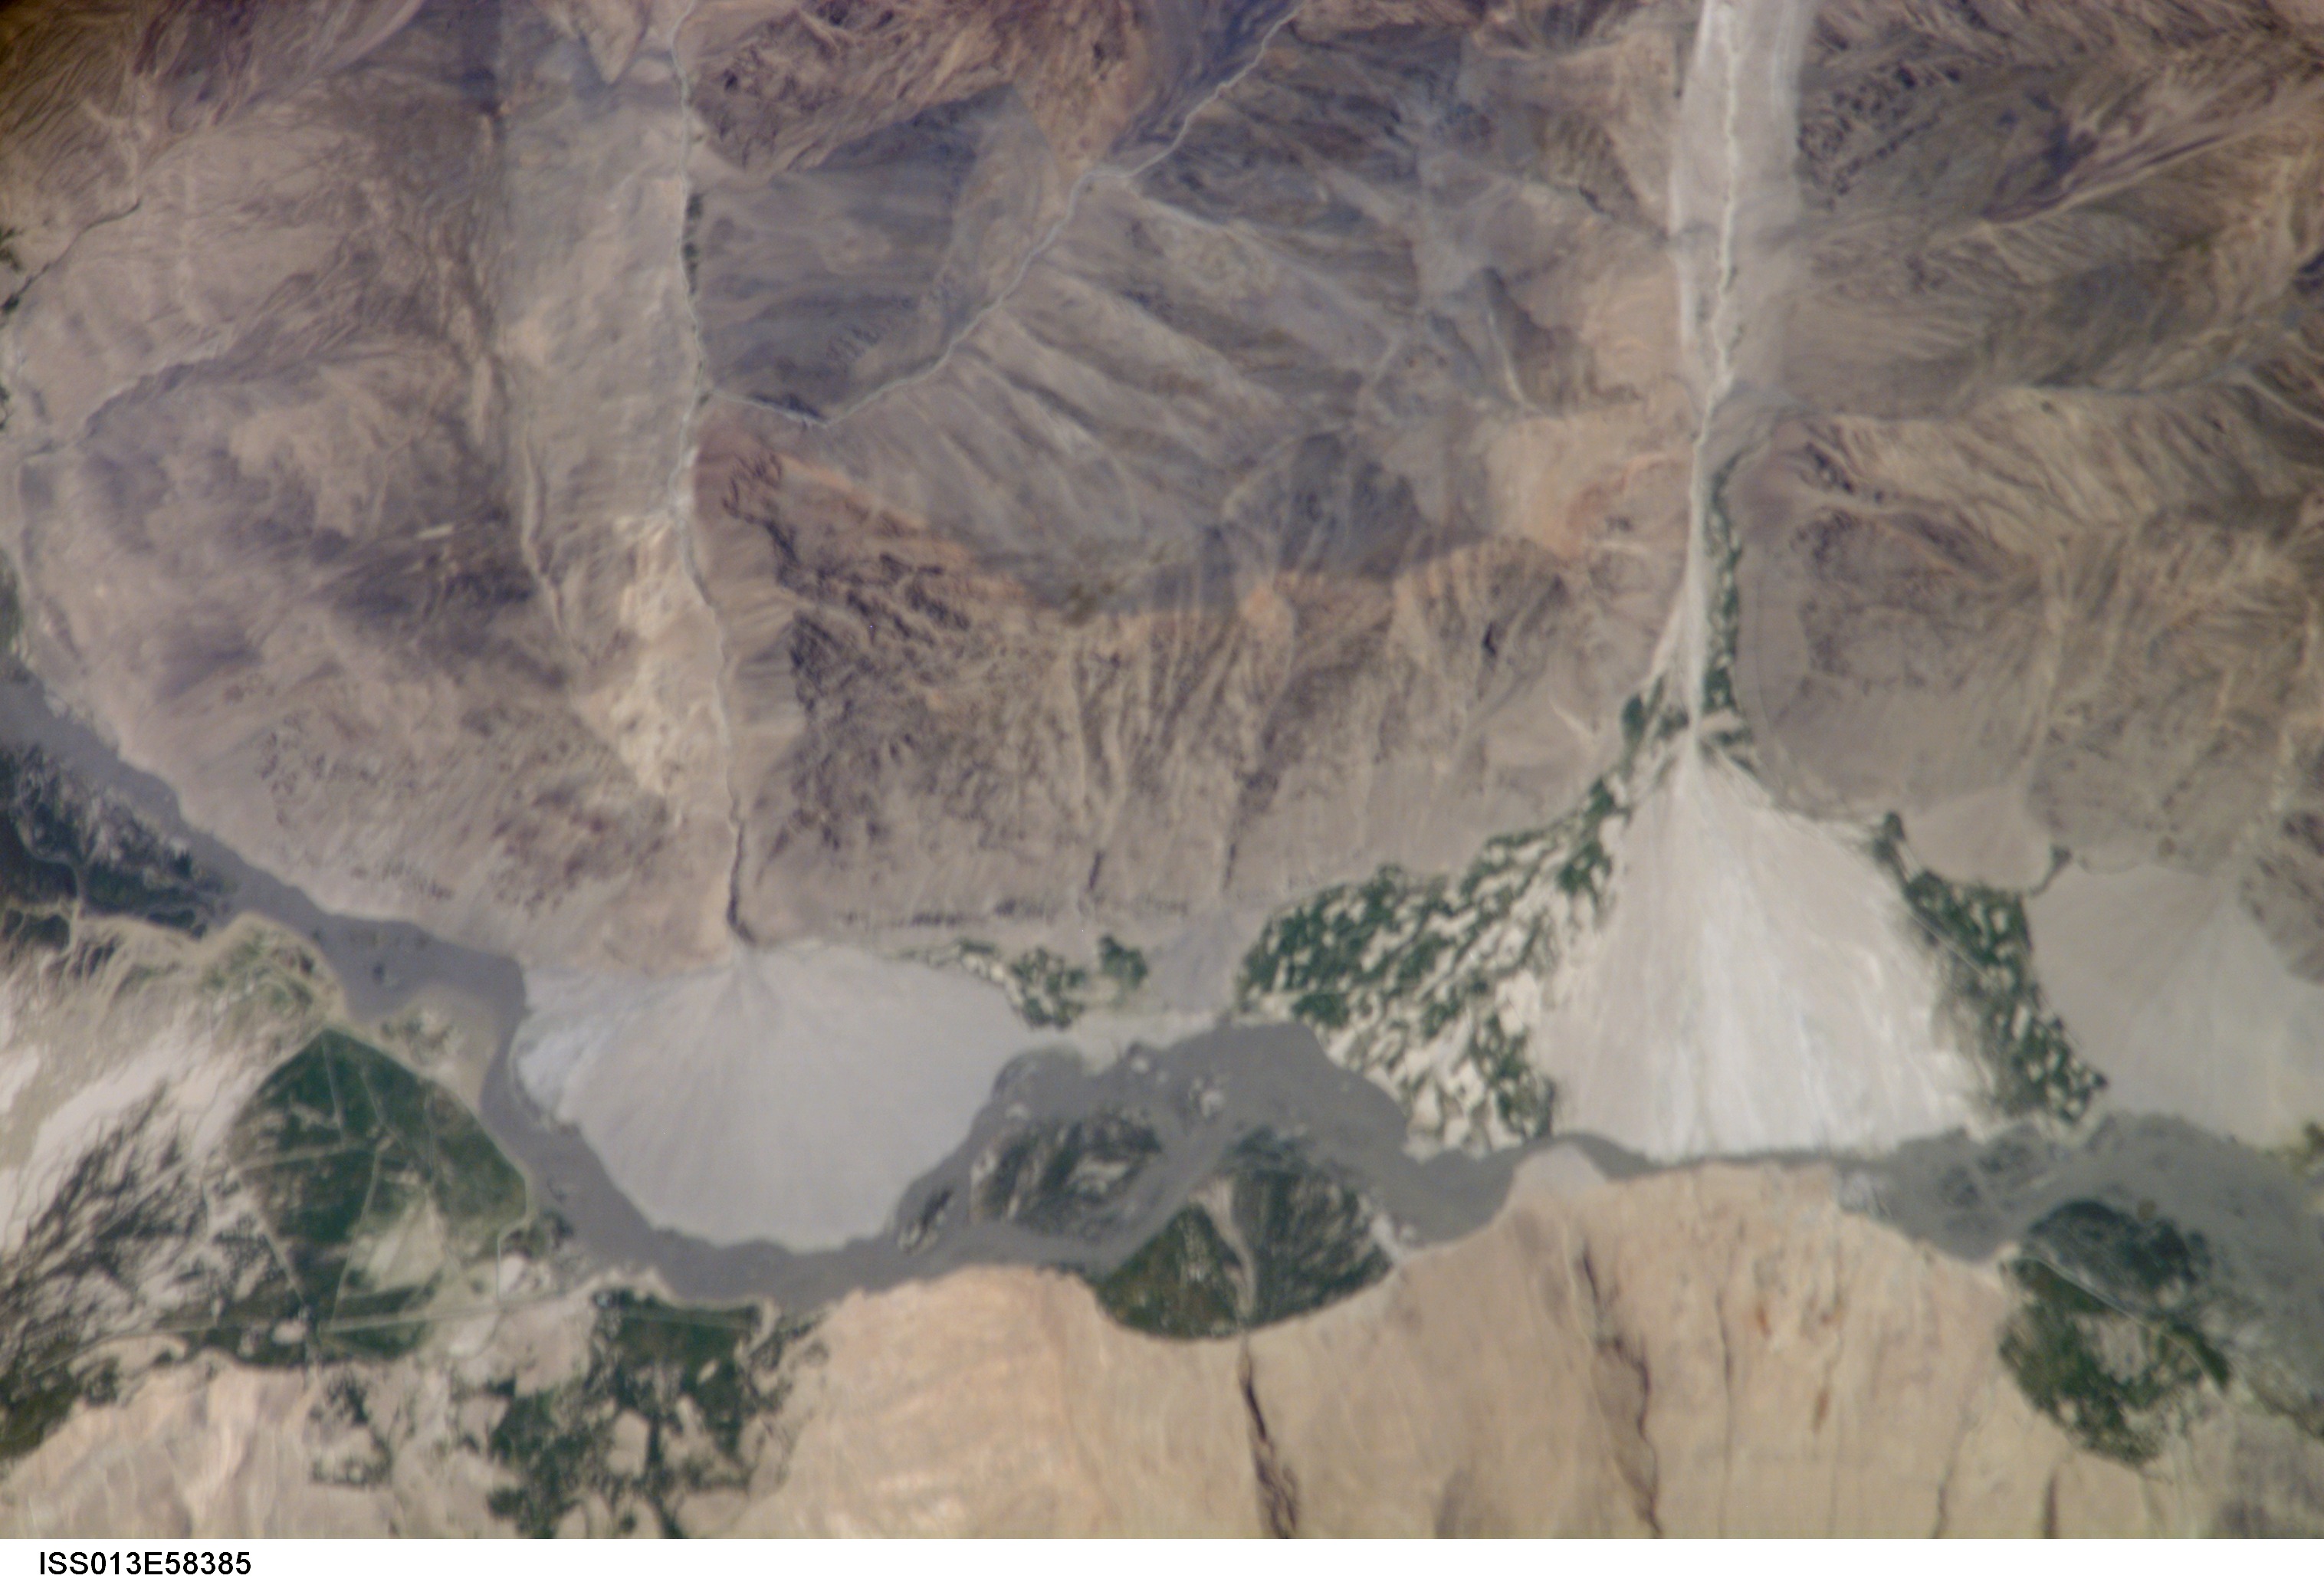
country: AFGHANISTAN
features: PAMIR RIVER, RAVINES
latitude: 37.0
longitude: 72.5
